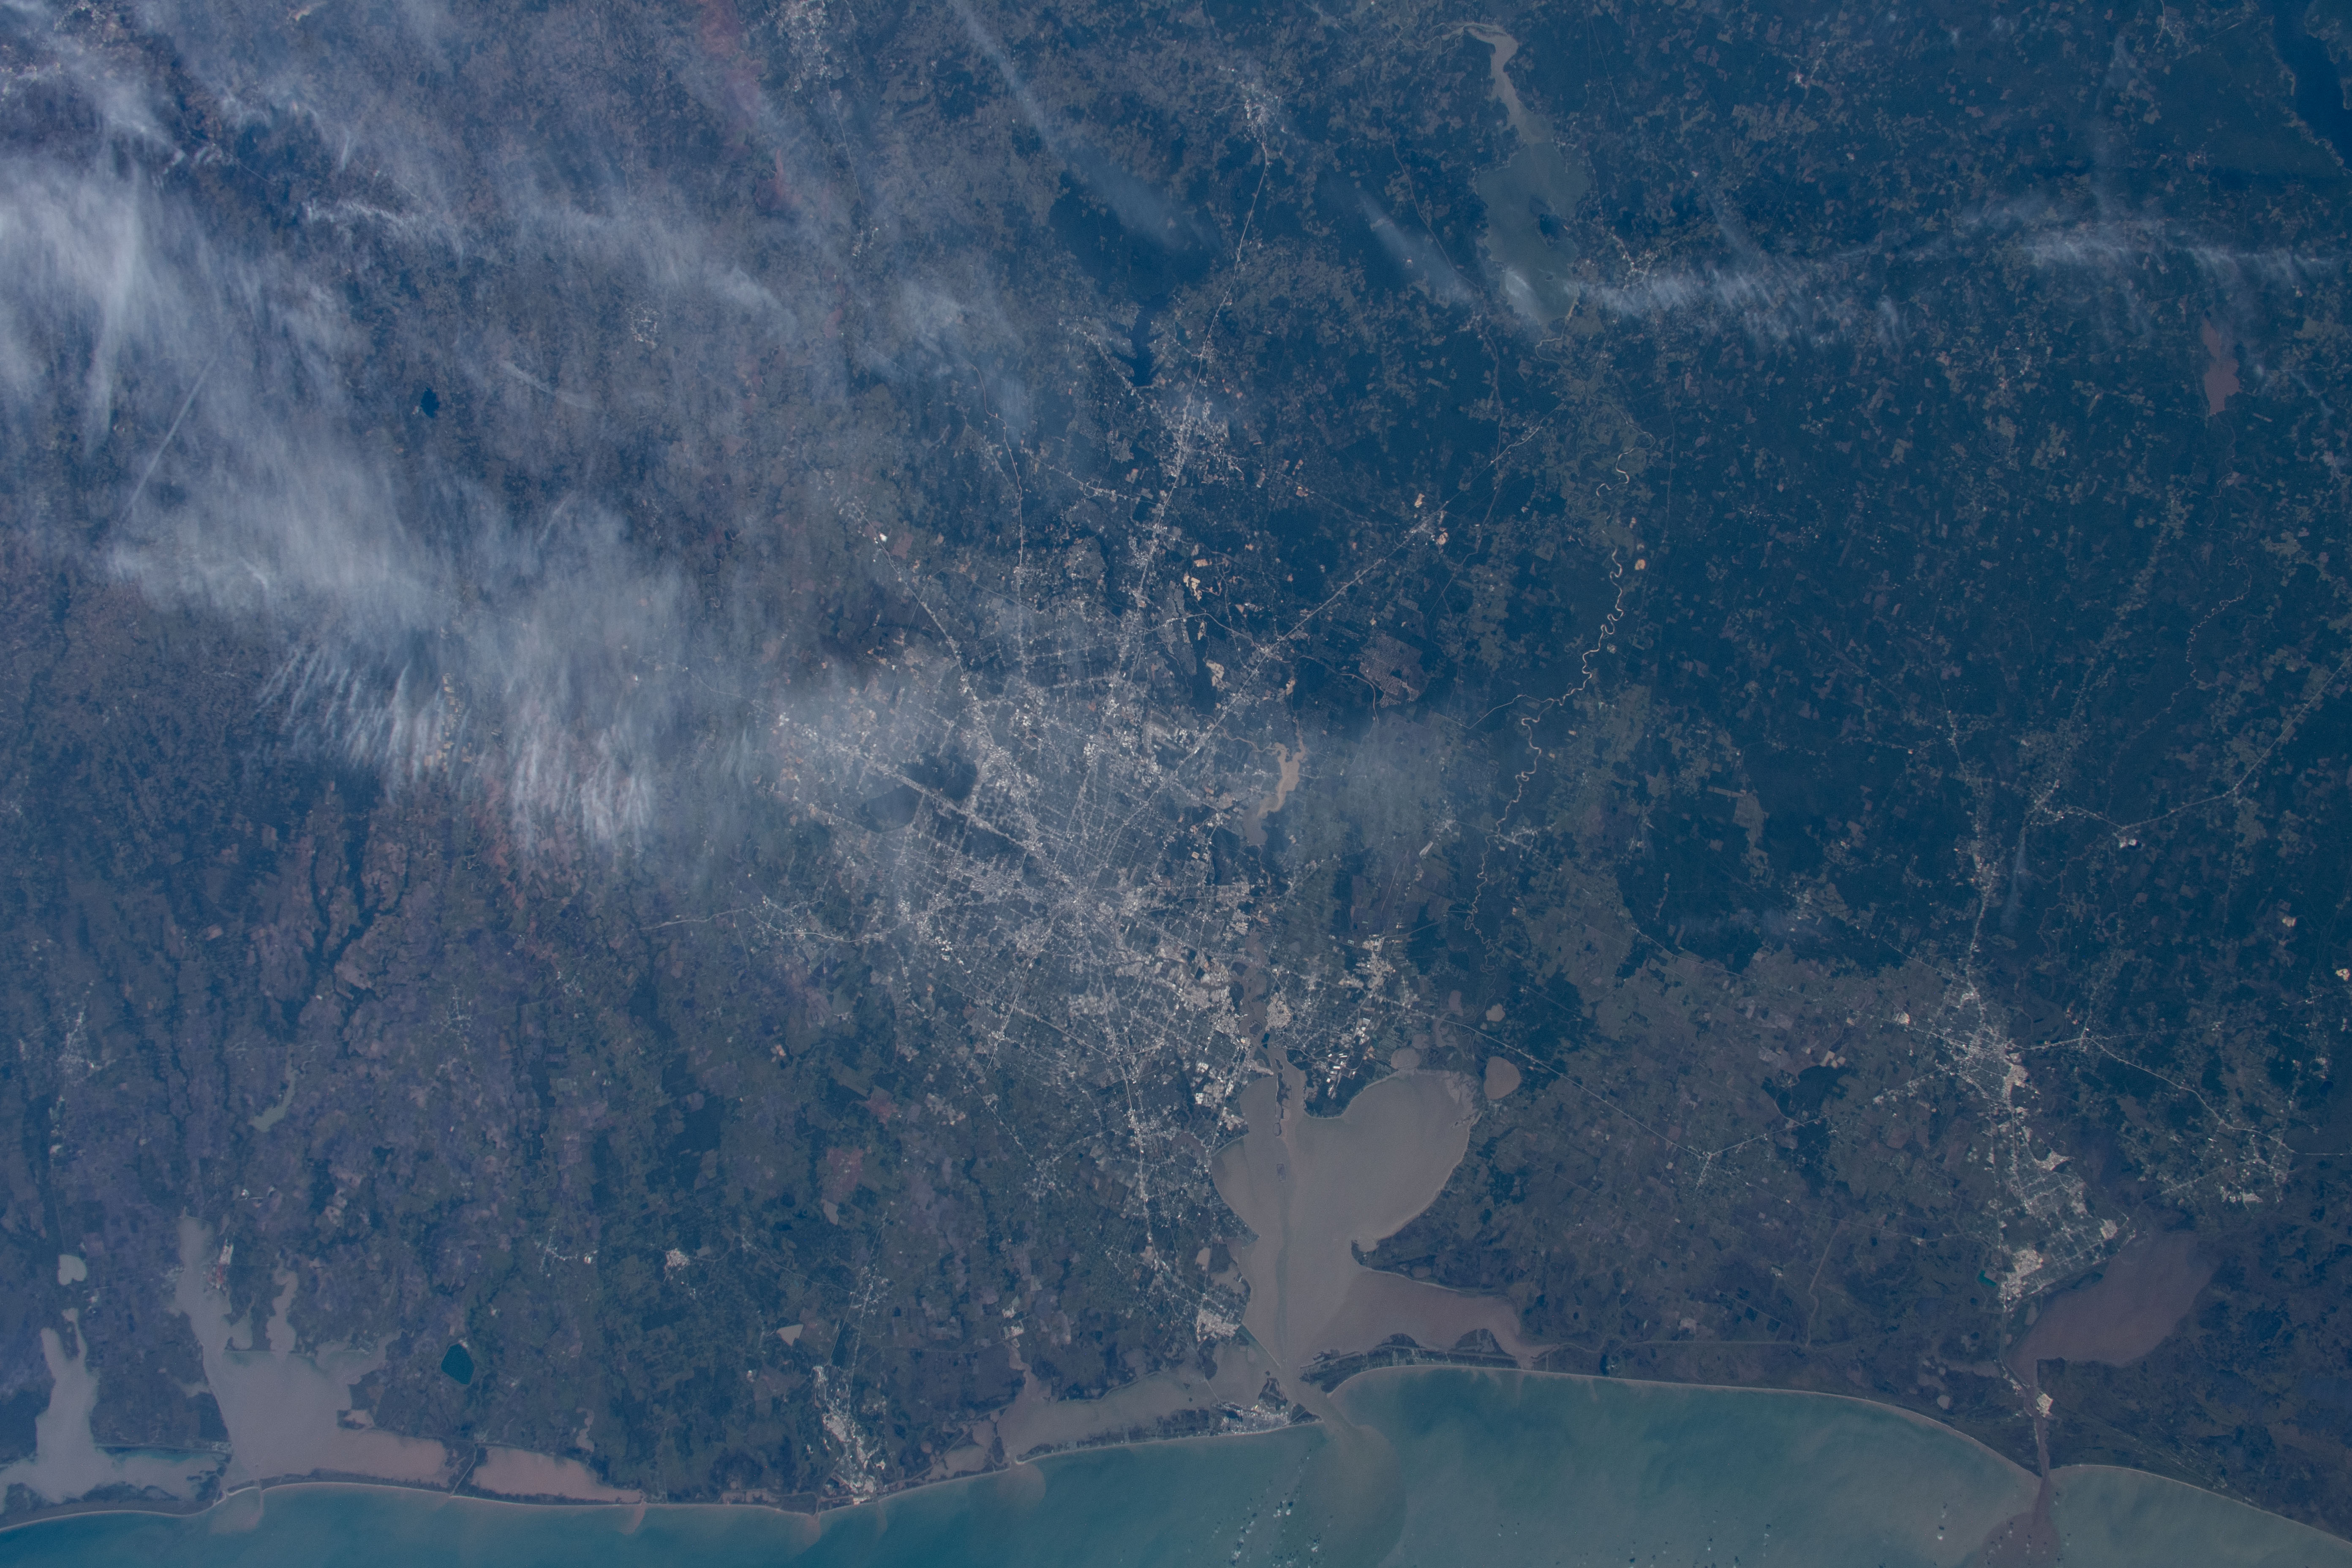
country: USA-TEXAS
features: HOUSTON, GALVESTON BAY, GALVESTON ISLAND
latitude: 30.0
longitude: -95.0
